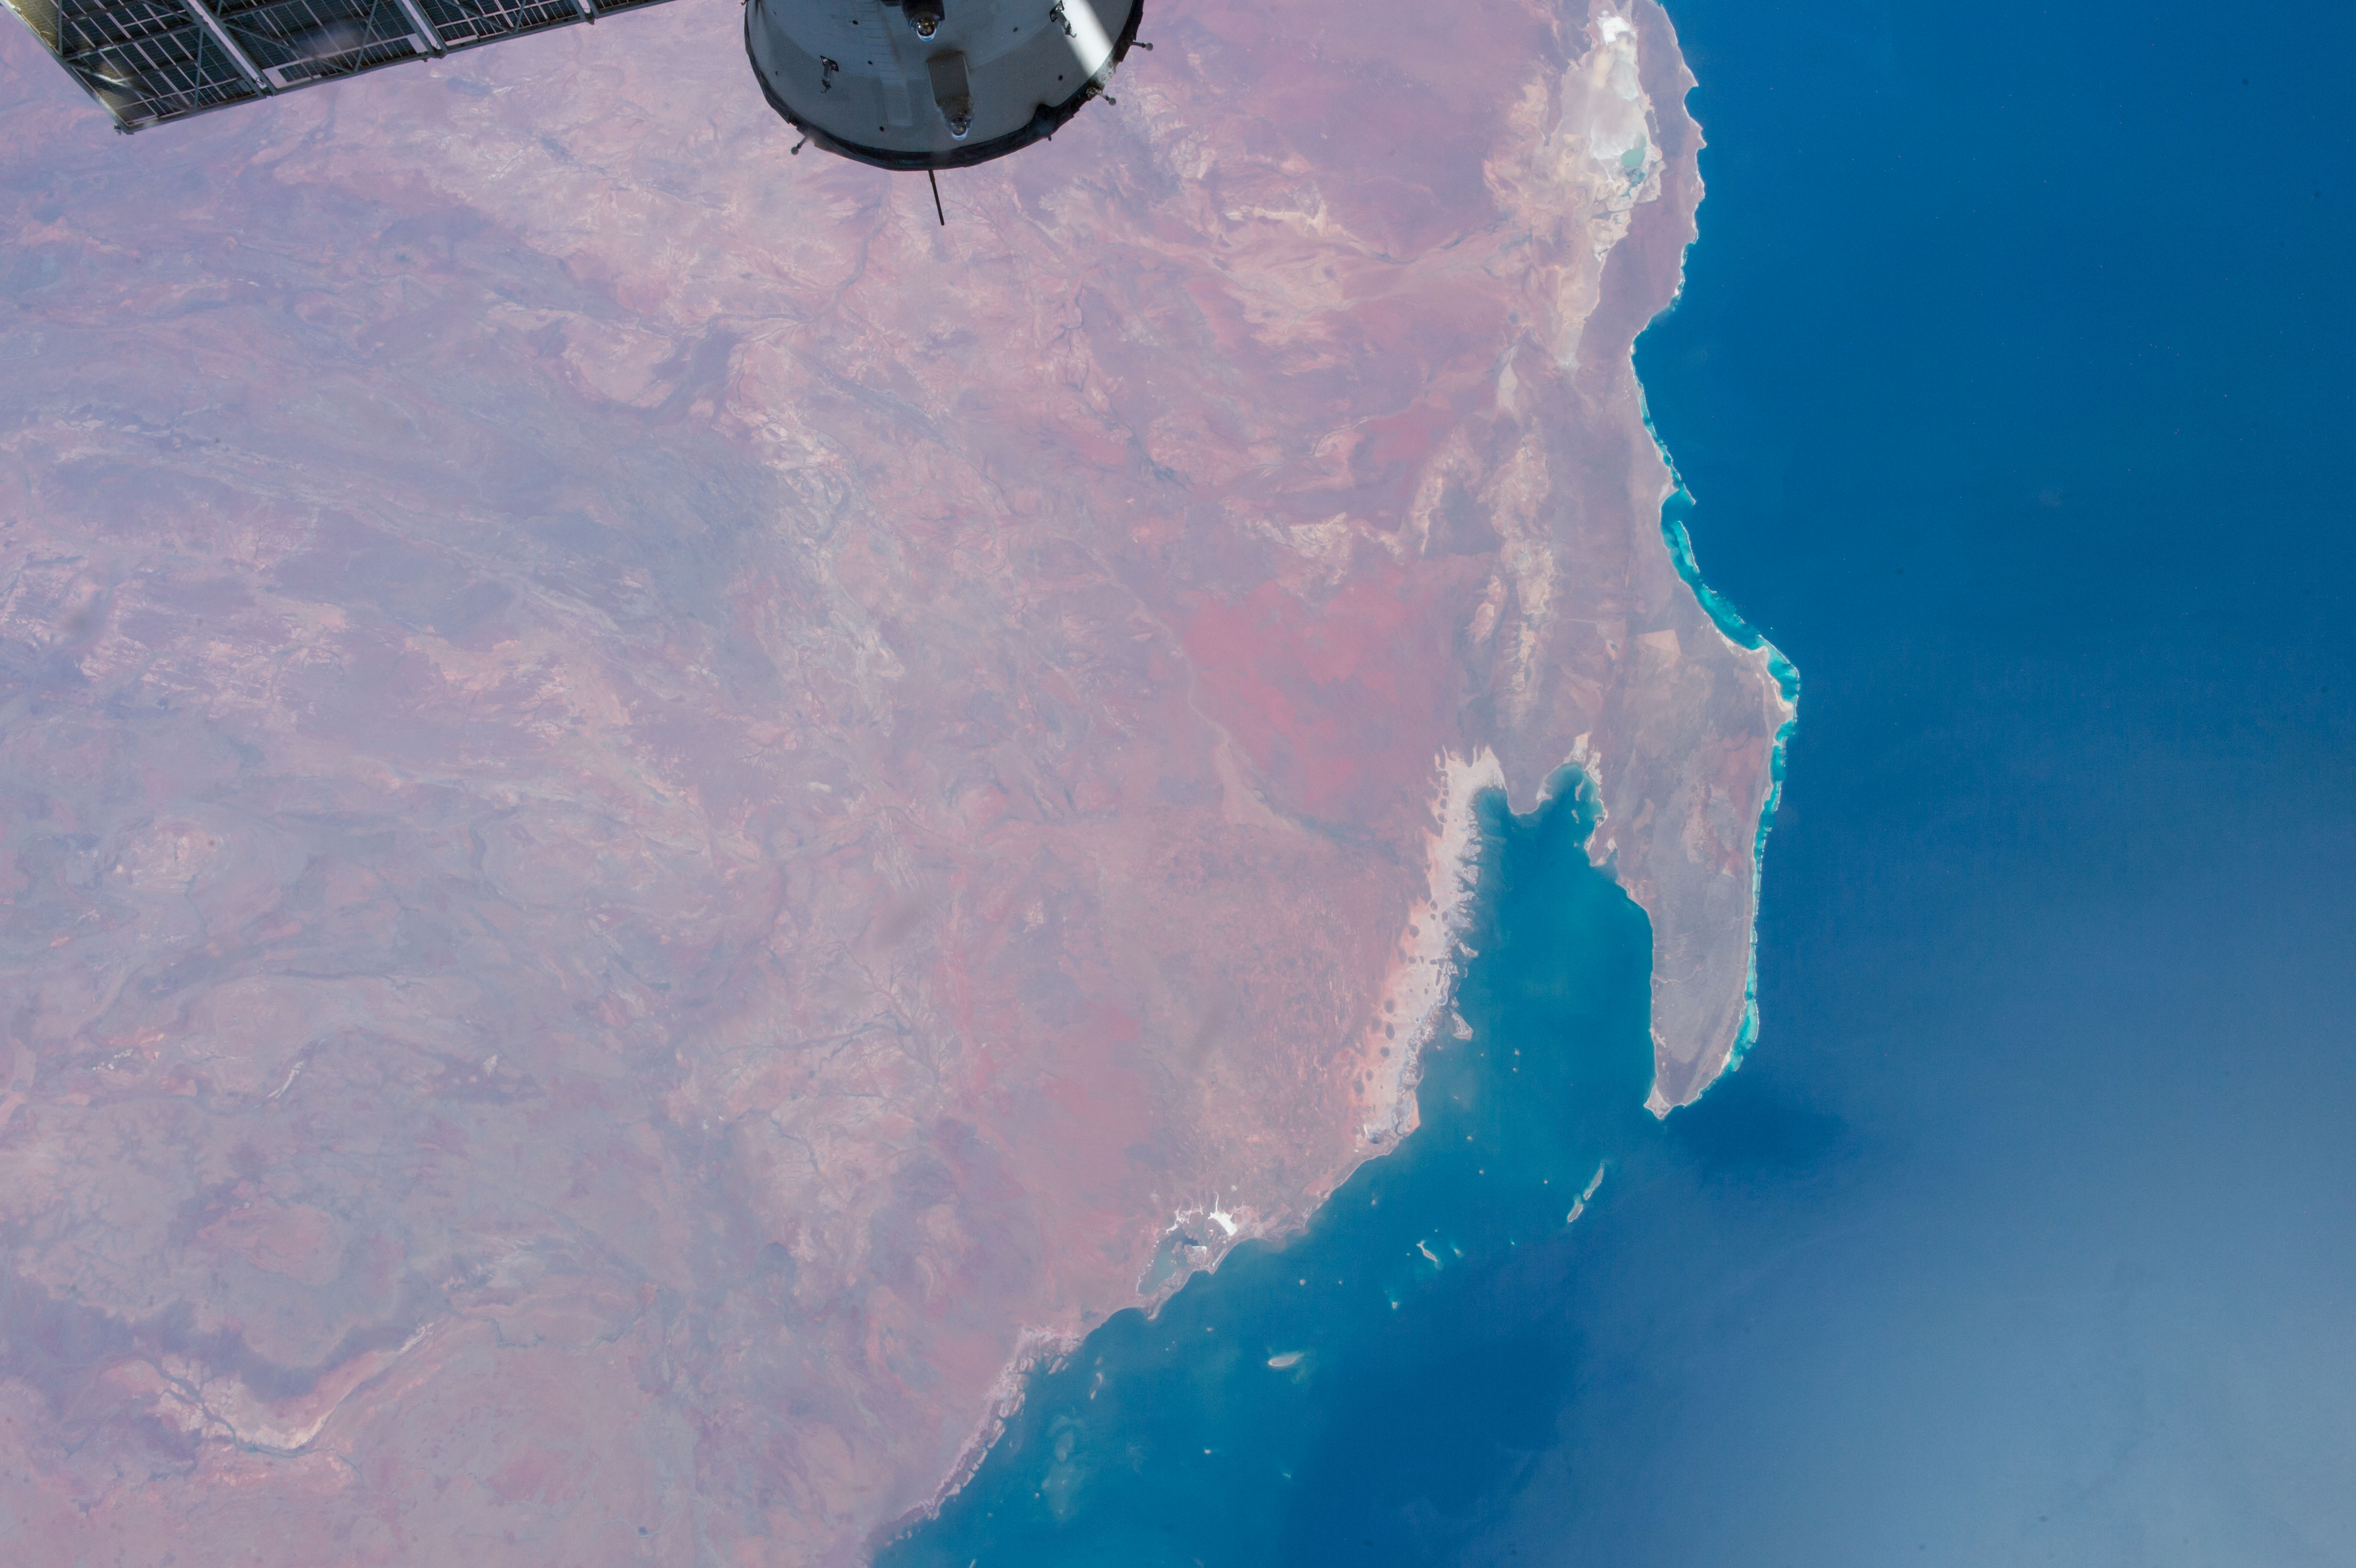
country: AUSTRALIA-WA
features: HOPE ISLAND,SERRURIER ISLAND,SOUTH MUIRON ISLAND,TENT ISLAND,ONSLOW SALT PANS,LAKE MACLEOD,NINGALOO REEF,THEVENARD ISLAND,NORTH MUIRON ISLAND,AUSTRALIA,EXMOUTH GULF,DOOLE ISLAND
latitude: -22.5
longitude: 115.0
